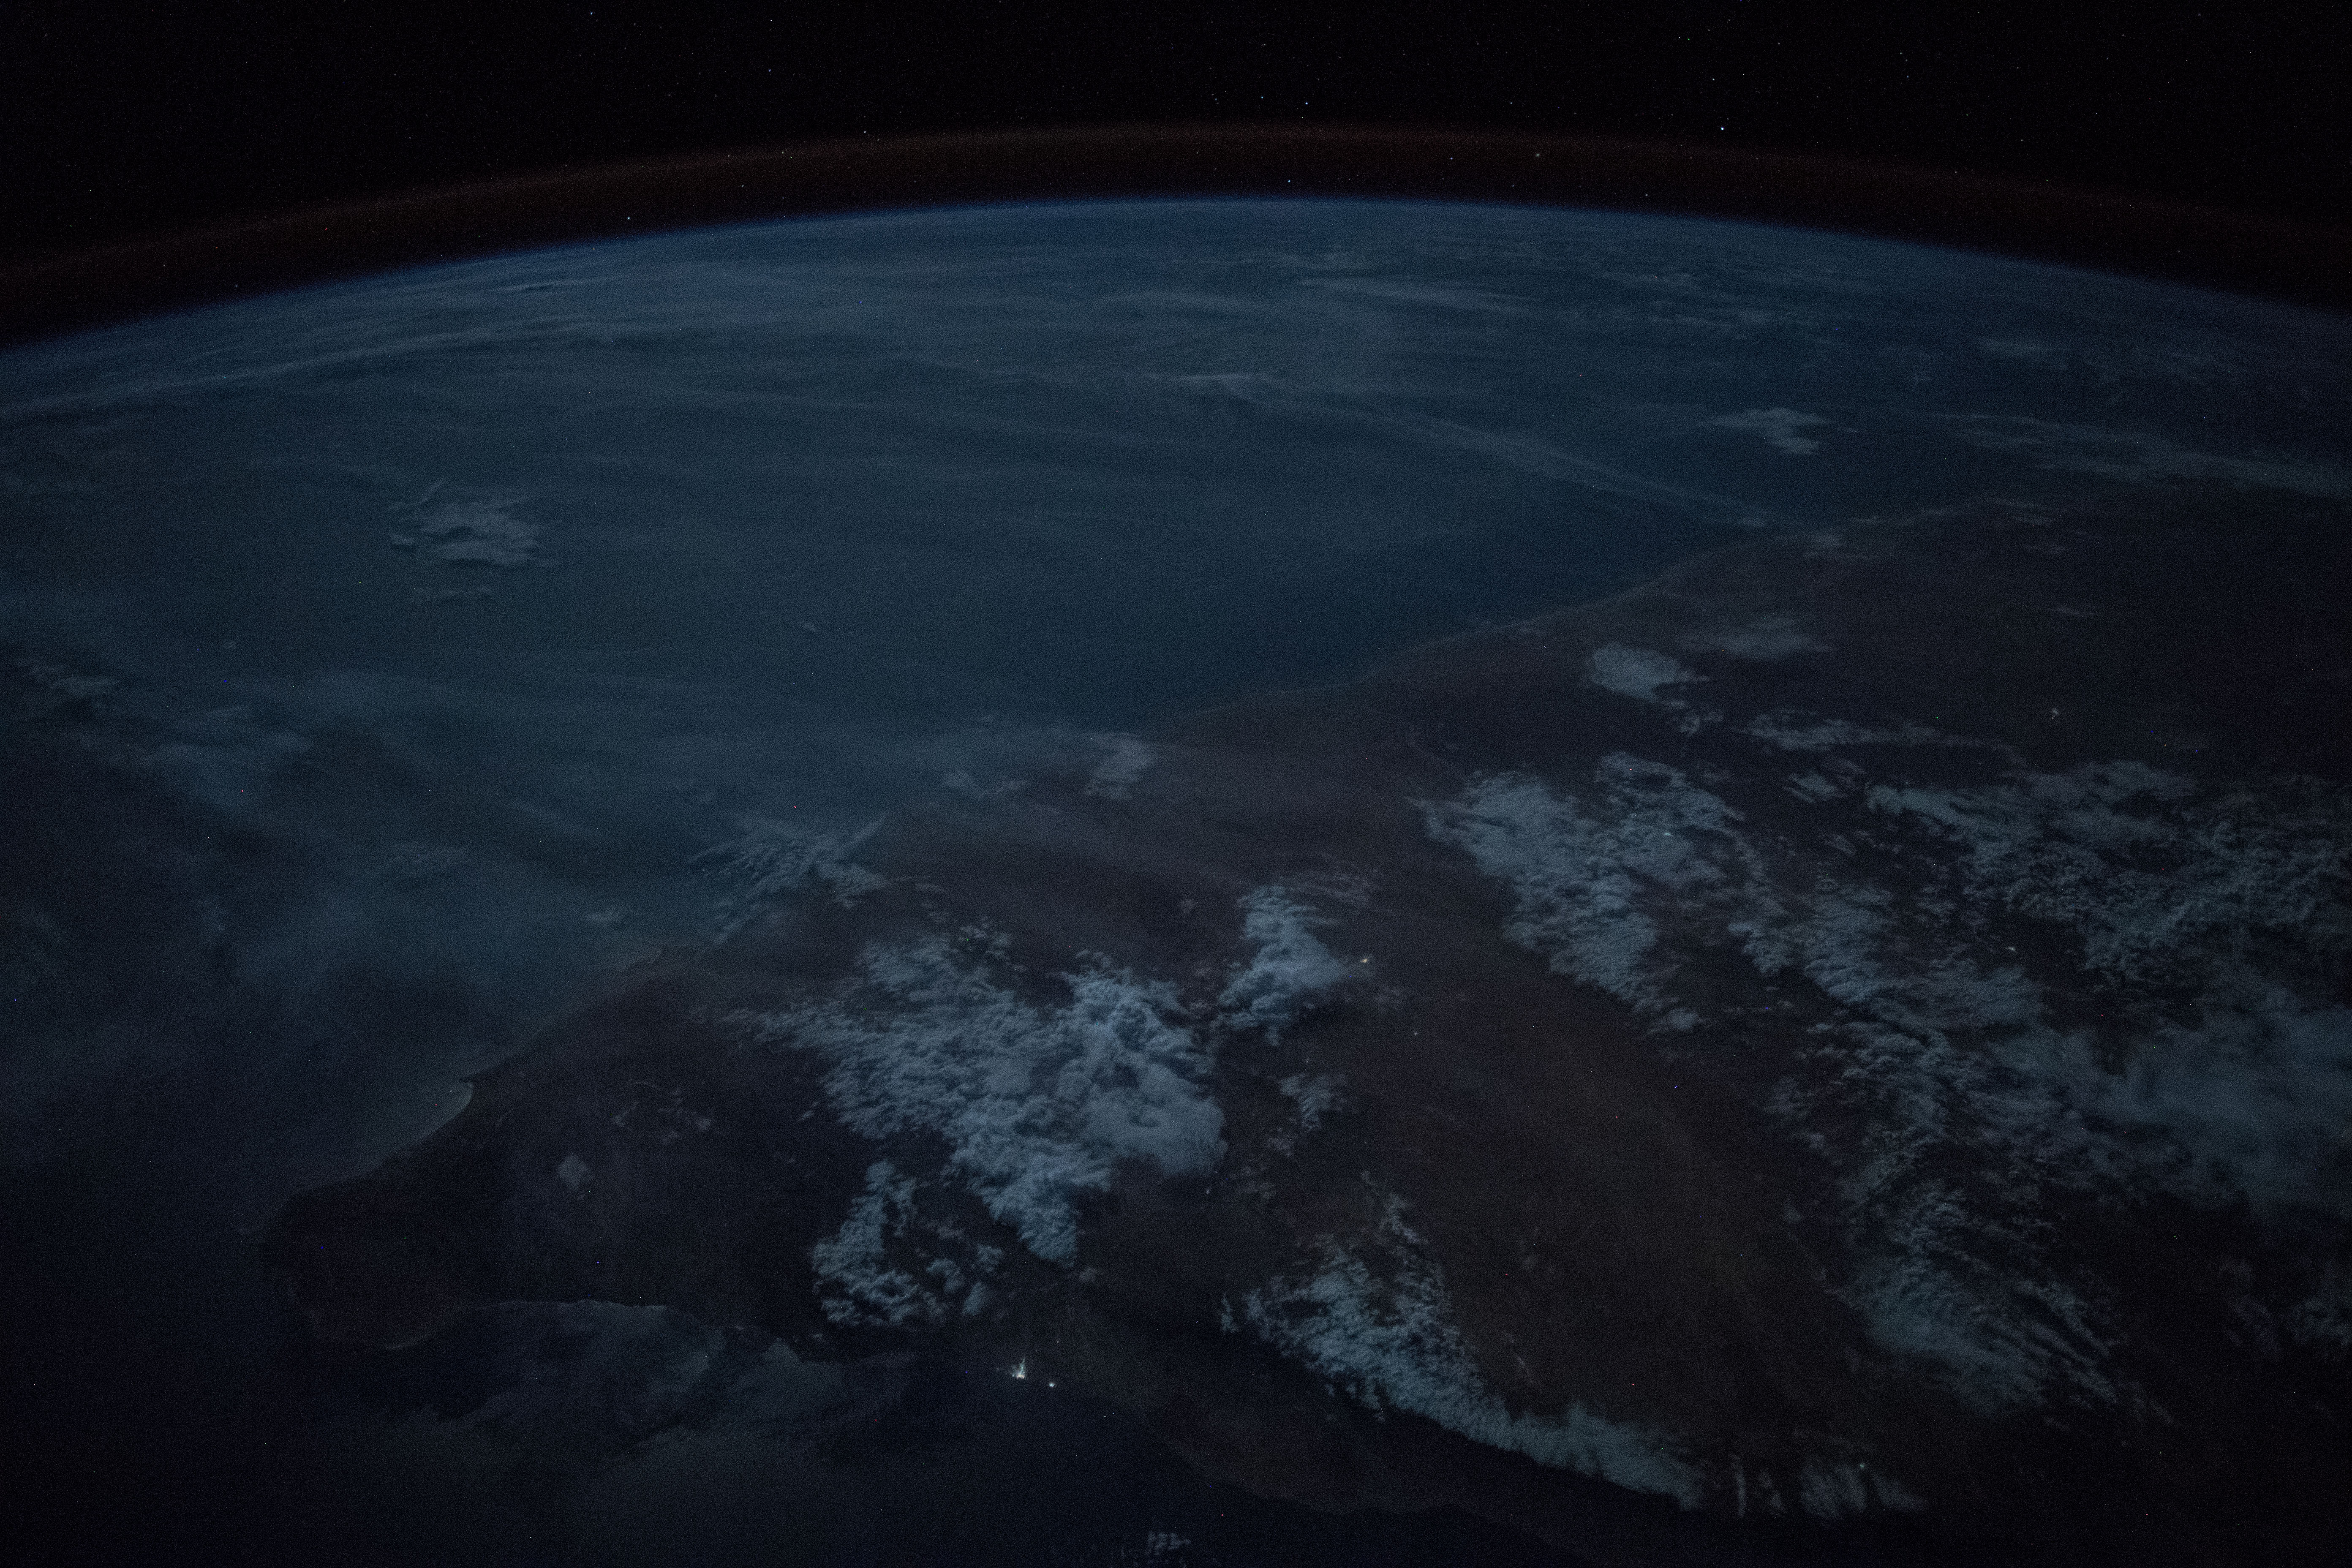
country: SOMALIA
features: GULF OF ADEN, OGO MOUNTAINS, BOSASO CITY, HAYLAN CITY, BURCO CITY, EYL CITY, NIGHT, EARTH LIMB
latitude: 8.4
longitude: 49.5
